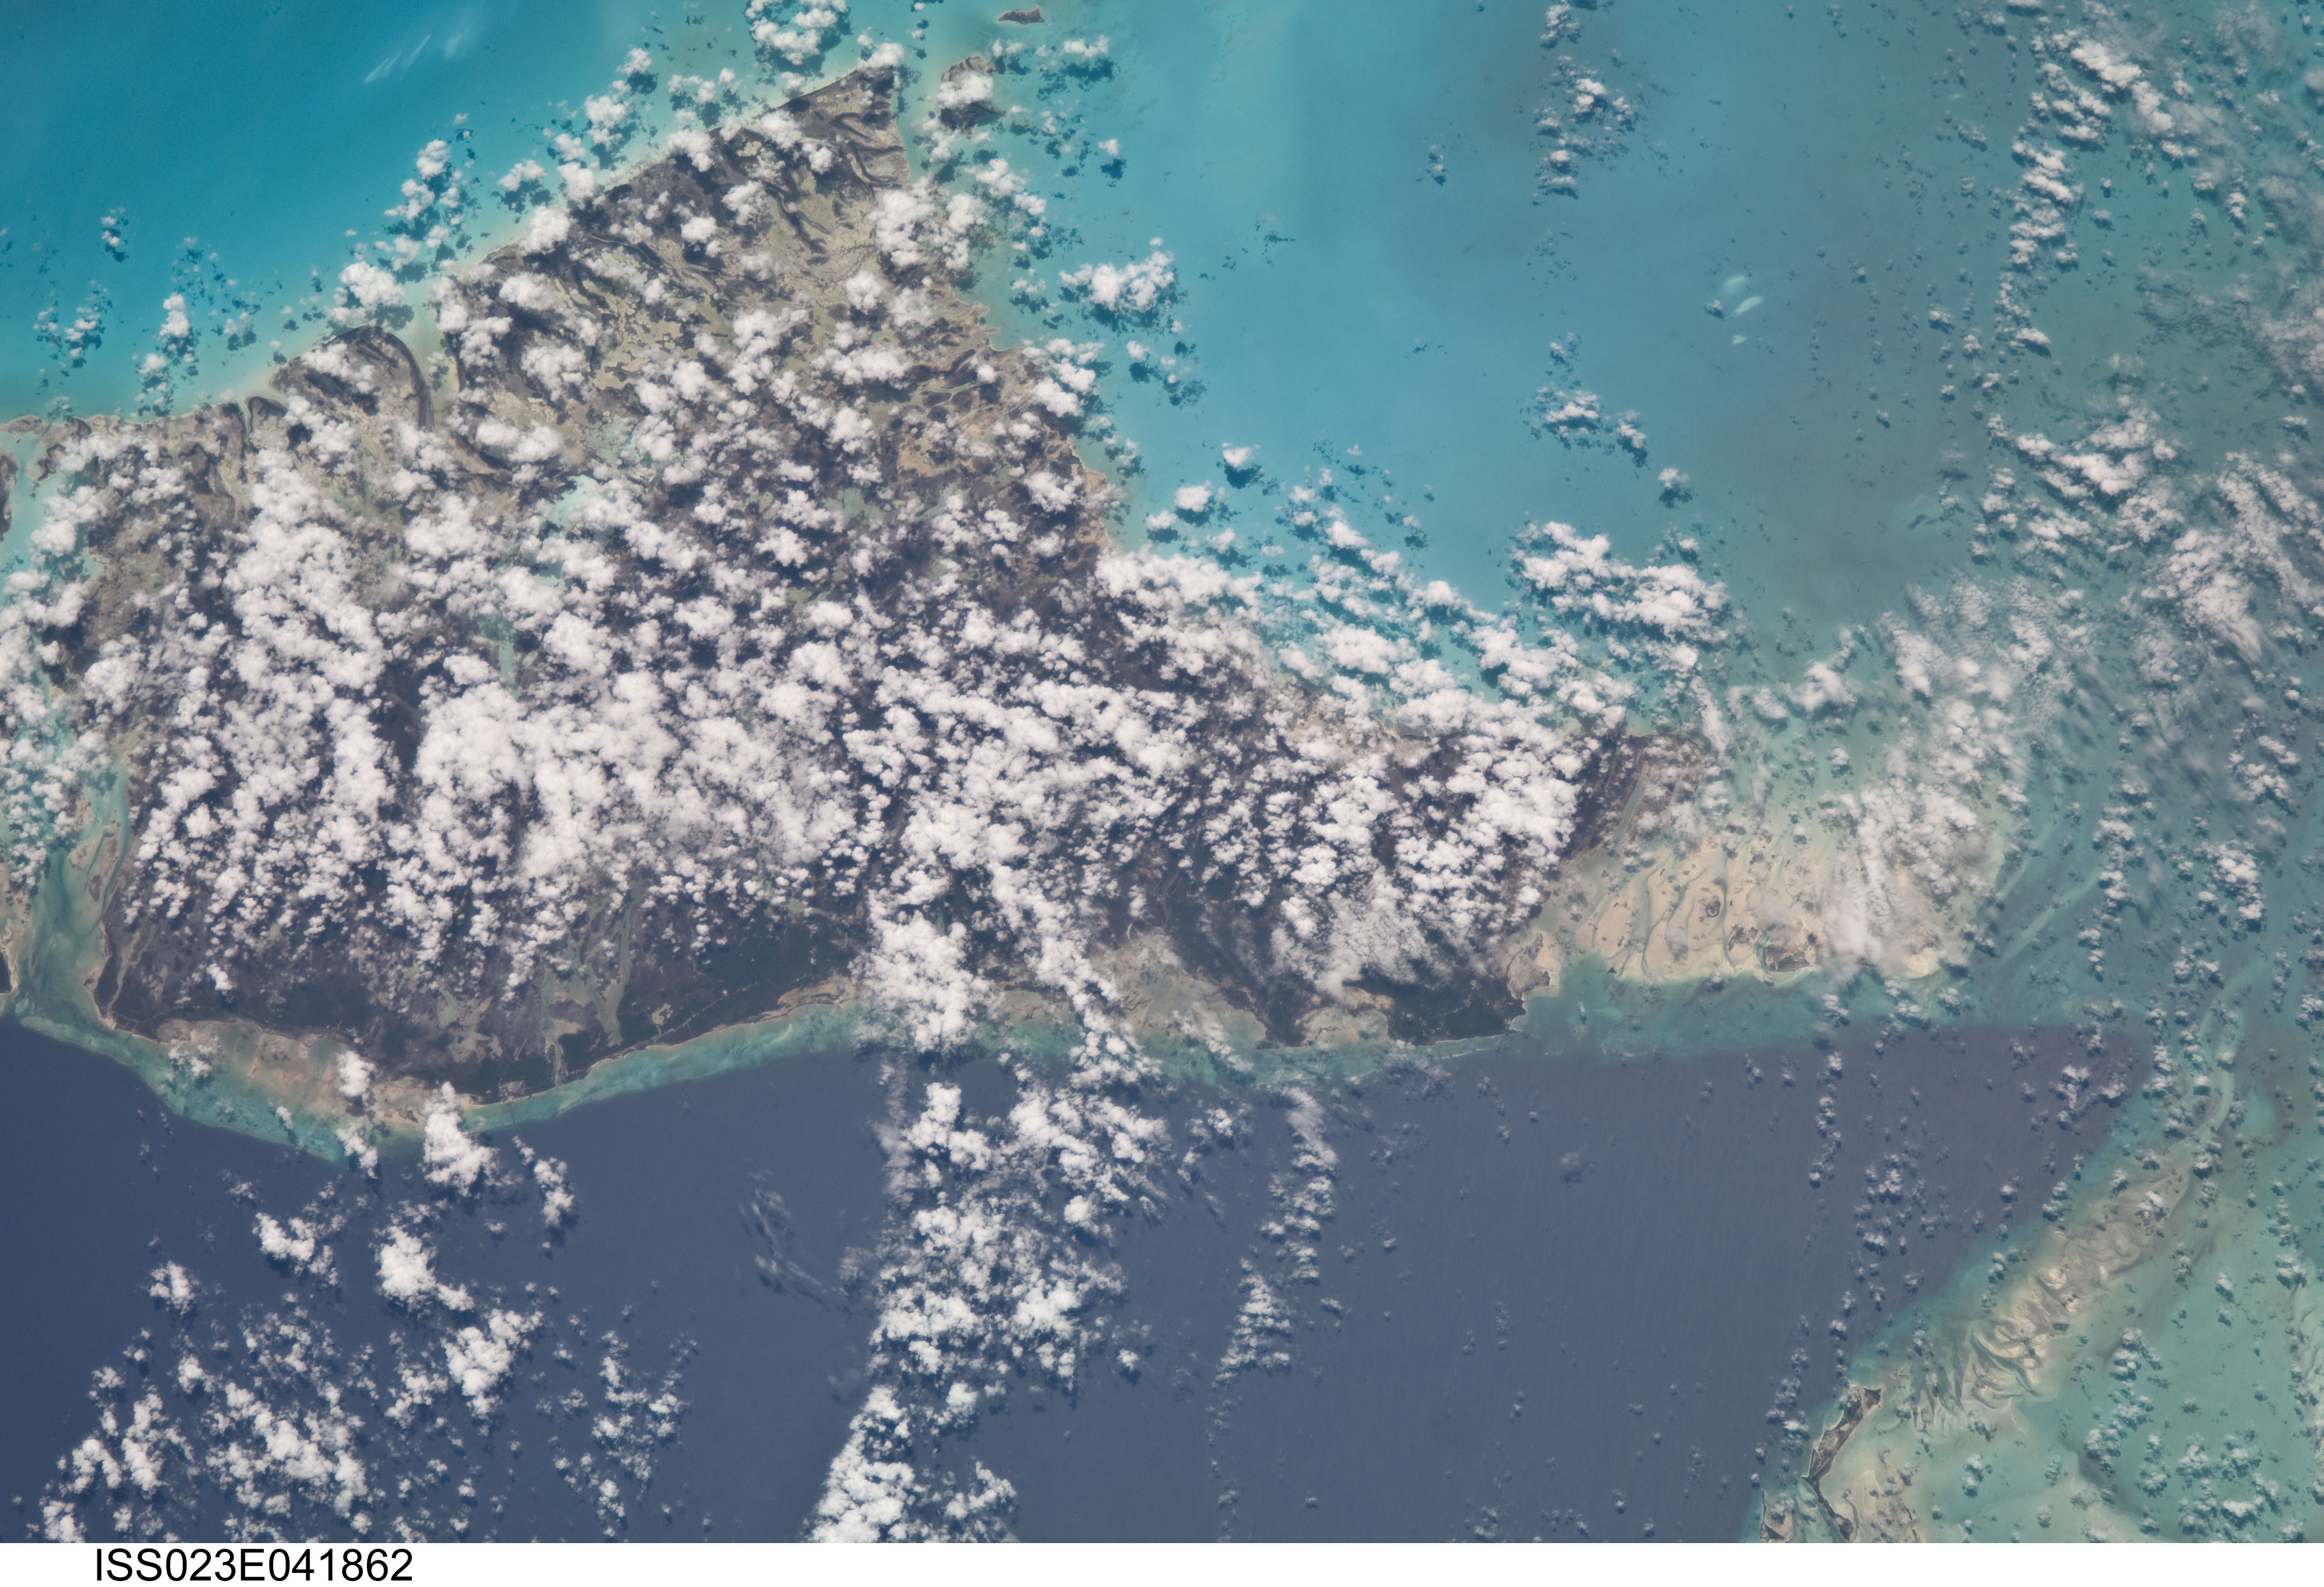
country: BAHAMAS
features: N. ANDROS ISLAND, TONGUE OF THE OCEAN, REEFS, CAYS, SHOALS
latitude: 25.0
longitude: -78.0
